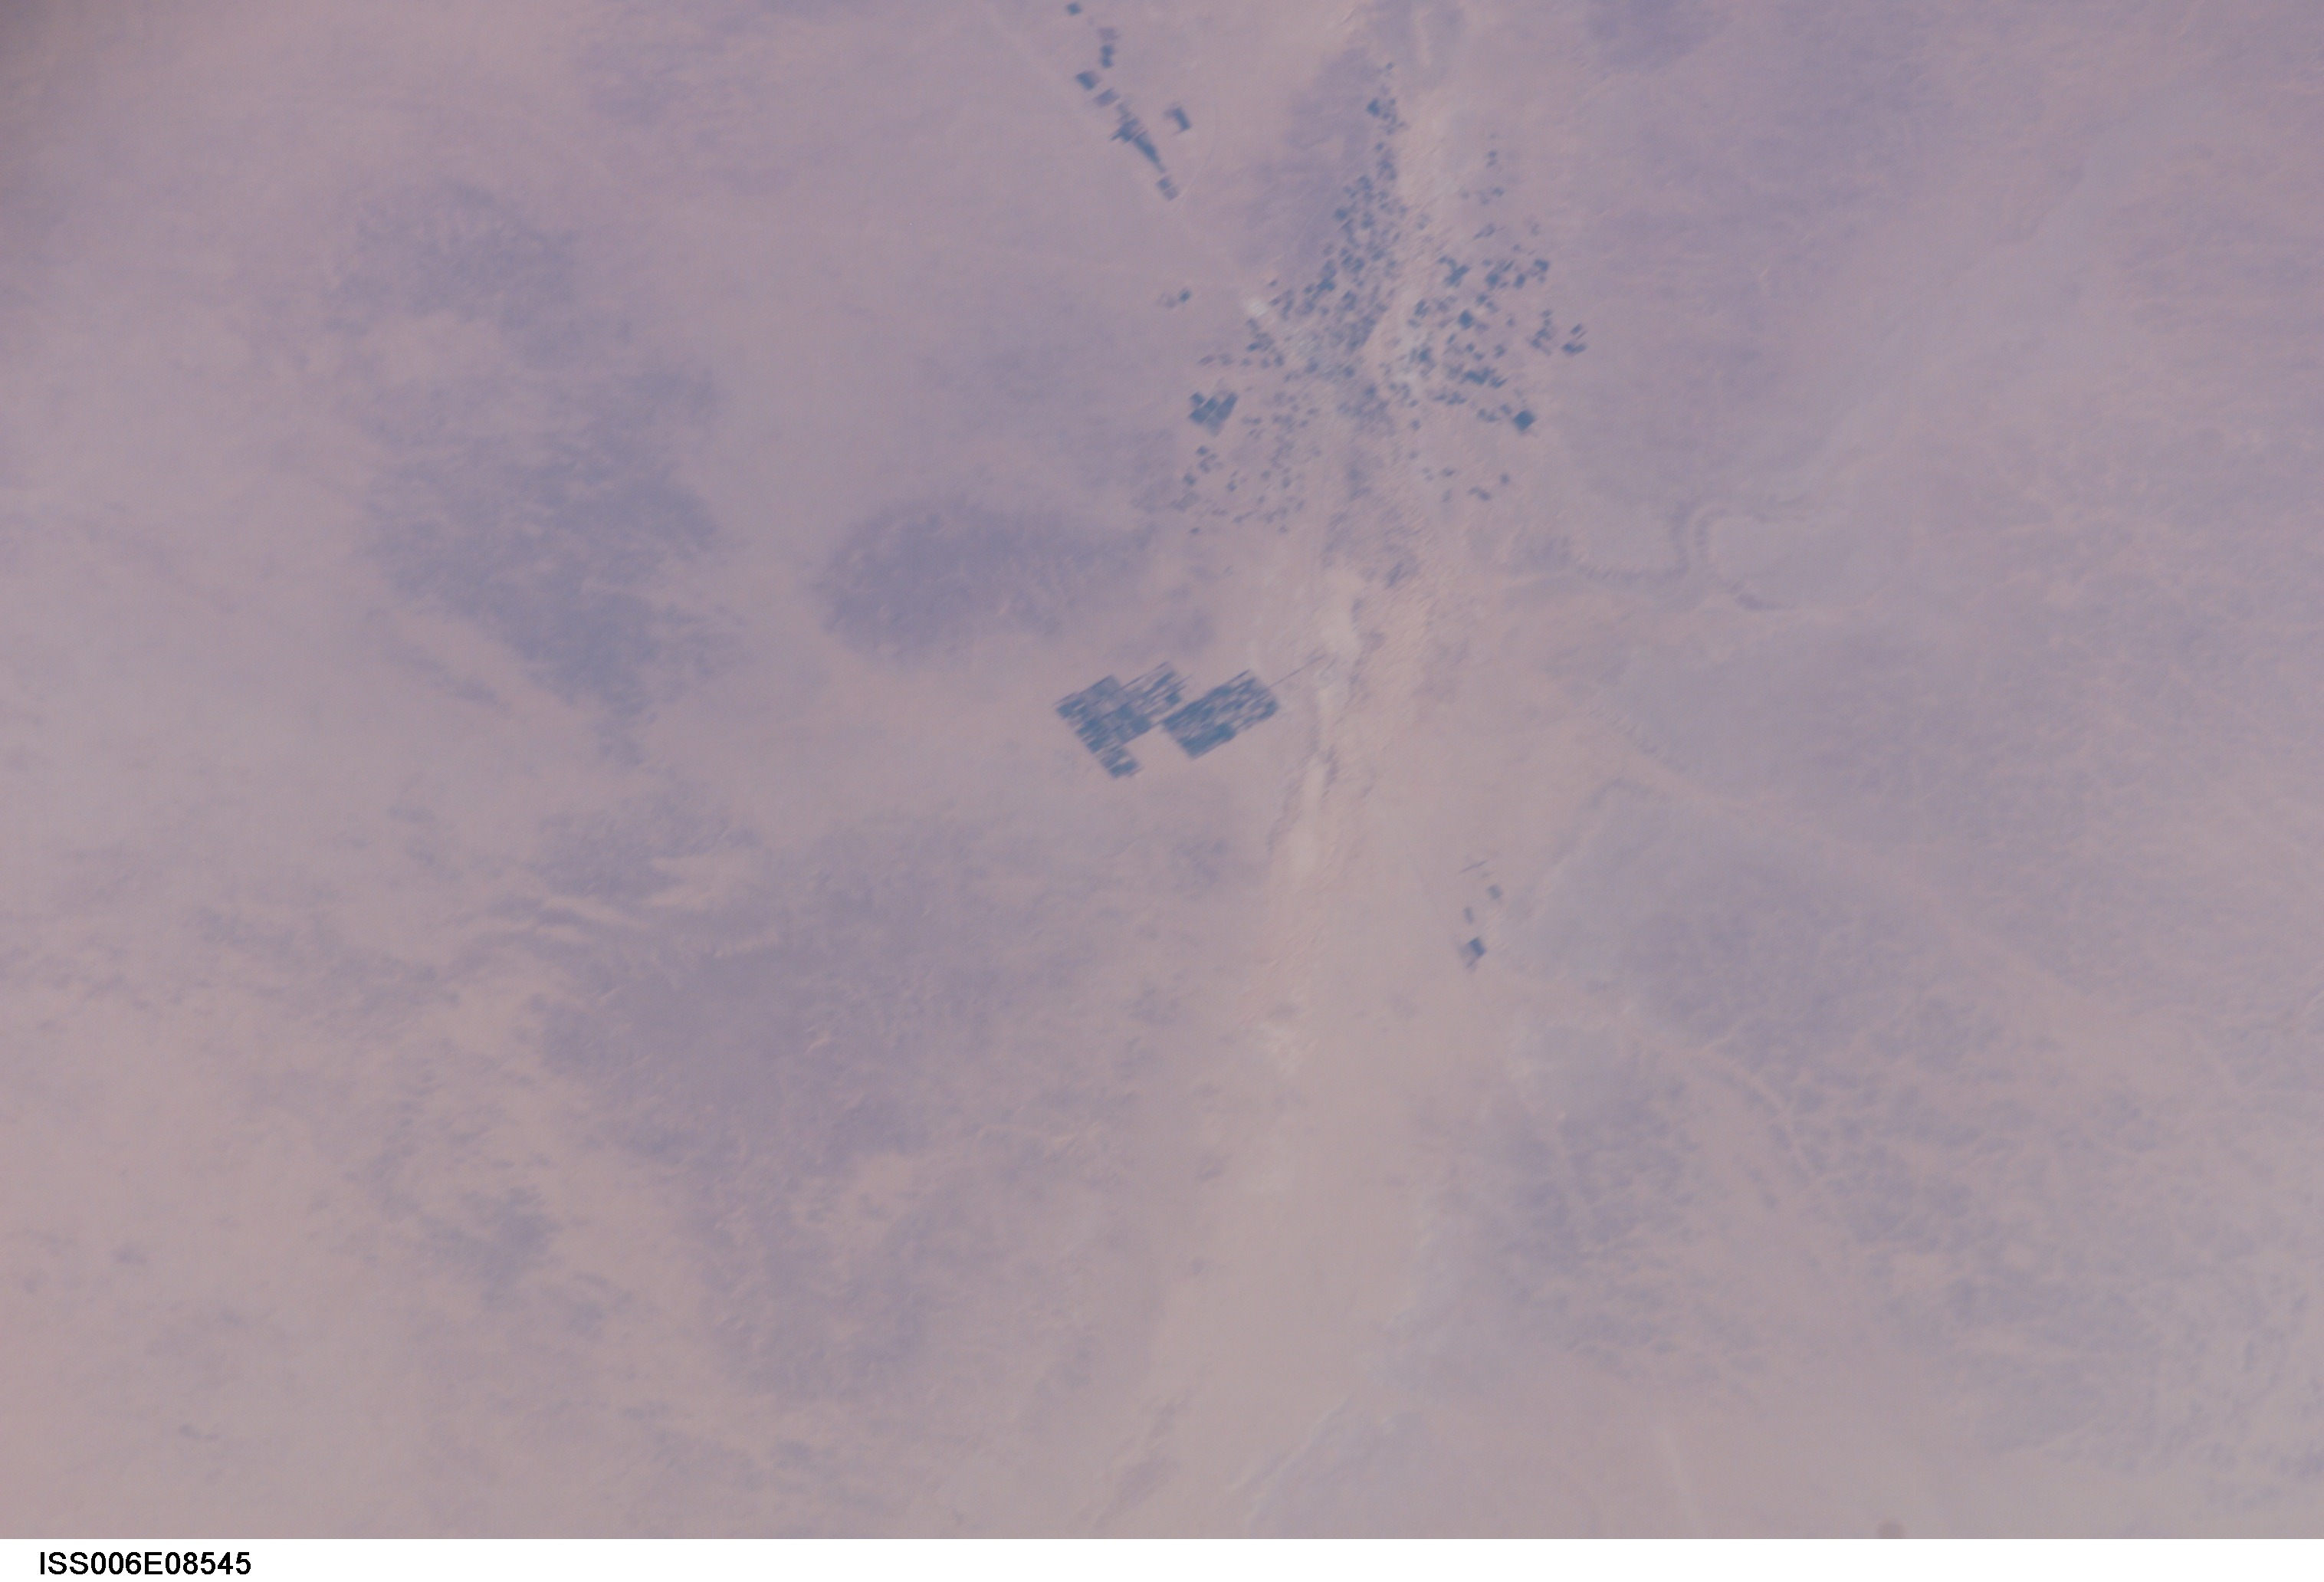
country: LIBYA
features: BIR GALADIMA OASIS, NASHU R.
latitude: 26.4
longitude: 14.3
